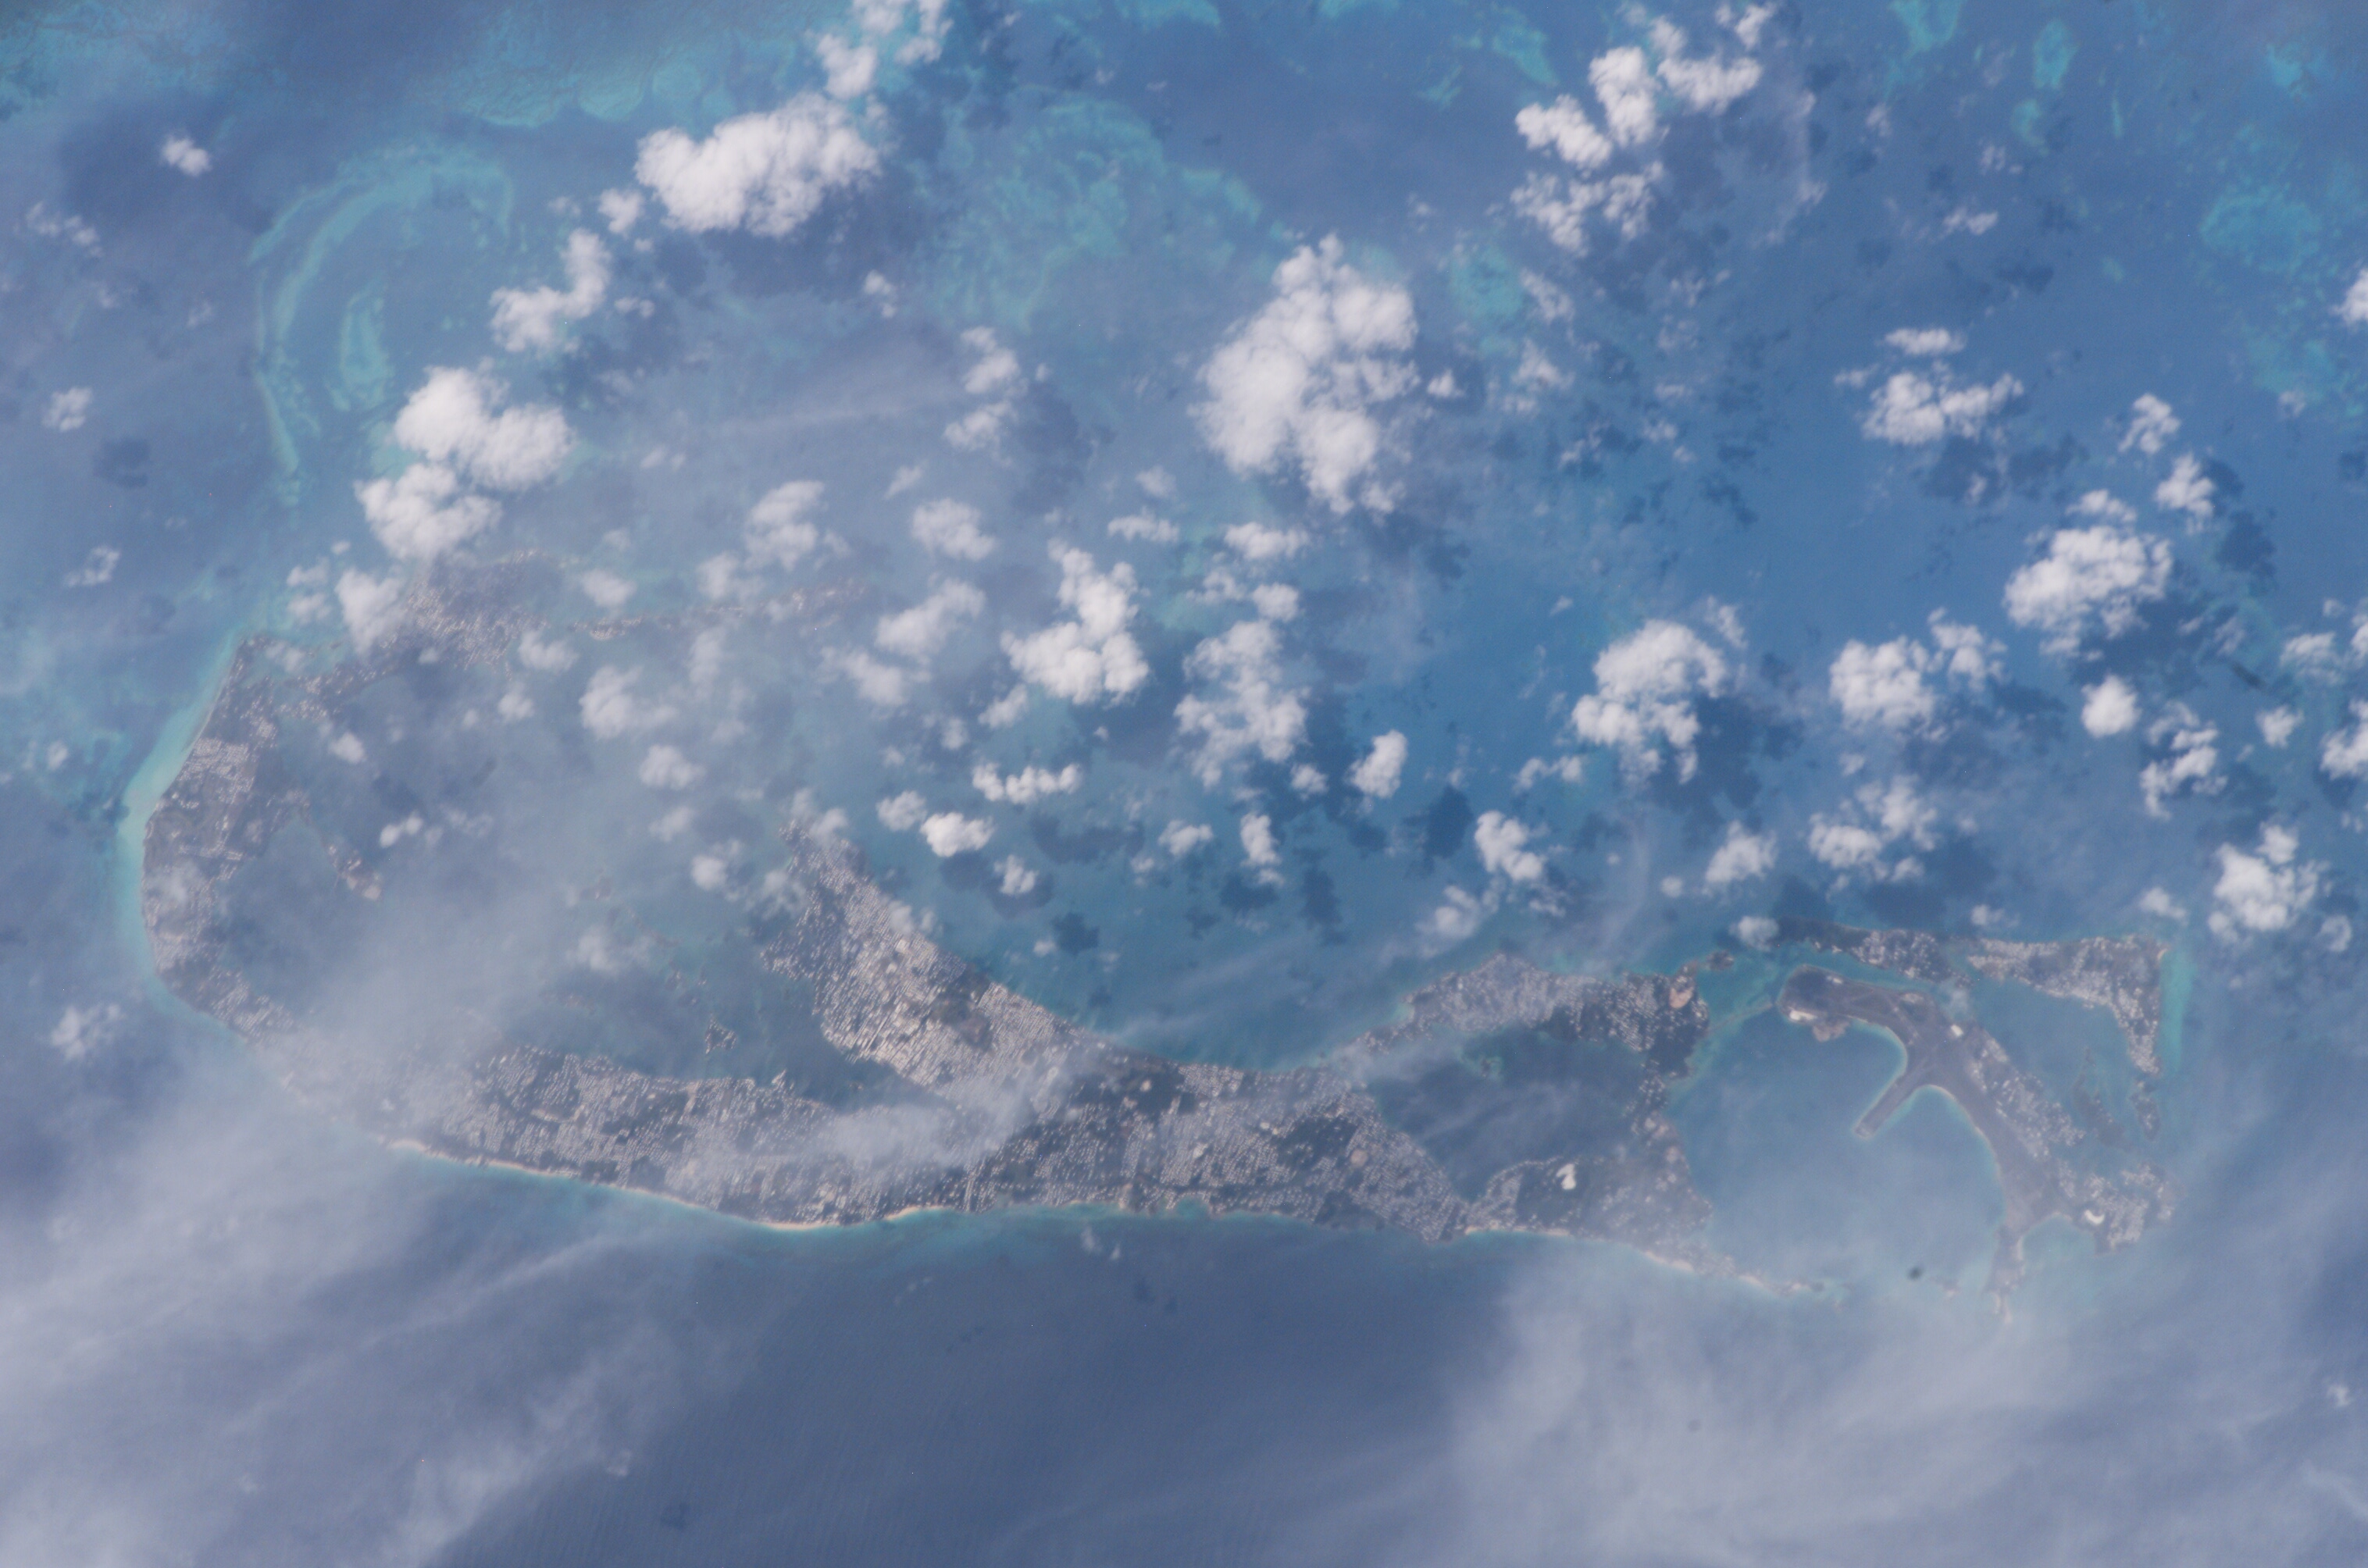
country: BERMUDA
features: HAMILTON, CORAL REEFS
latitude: 32.4
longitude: -64.8
